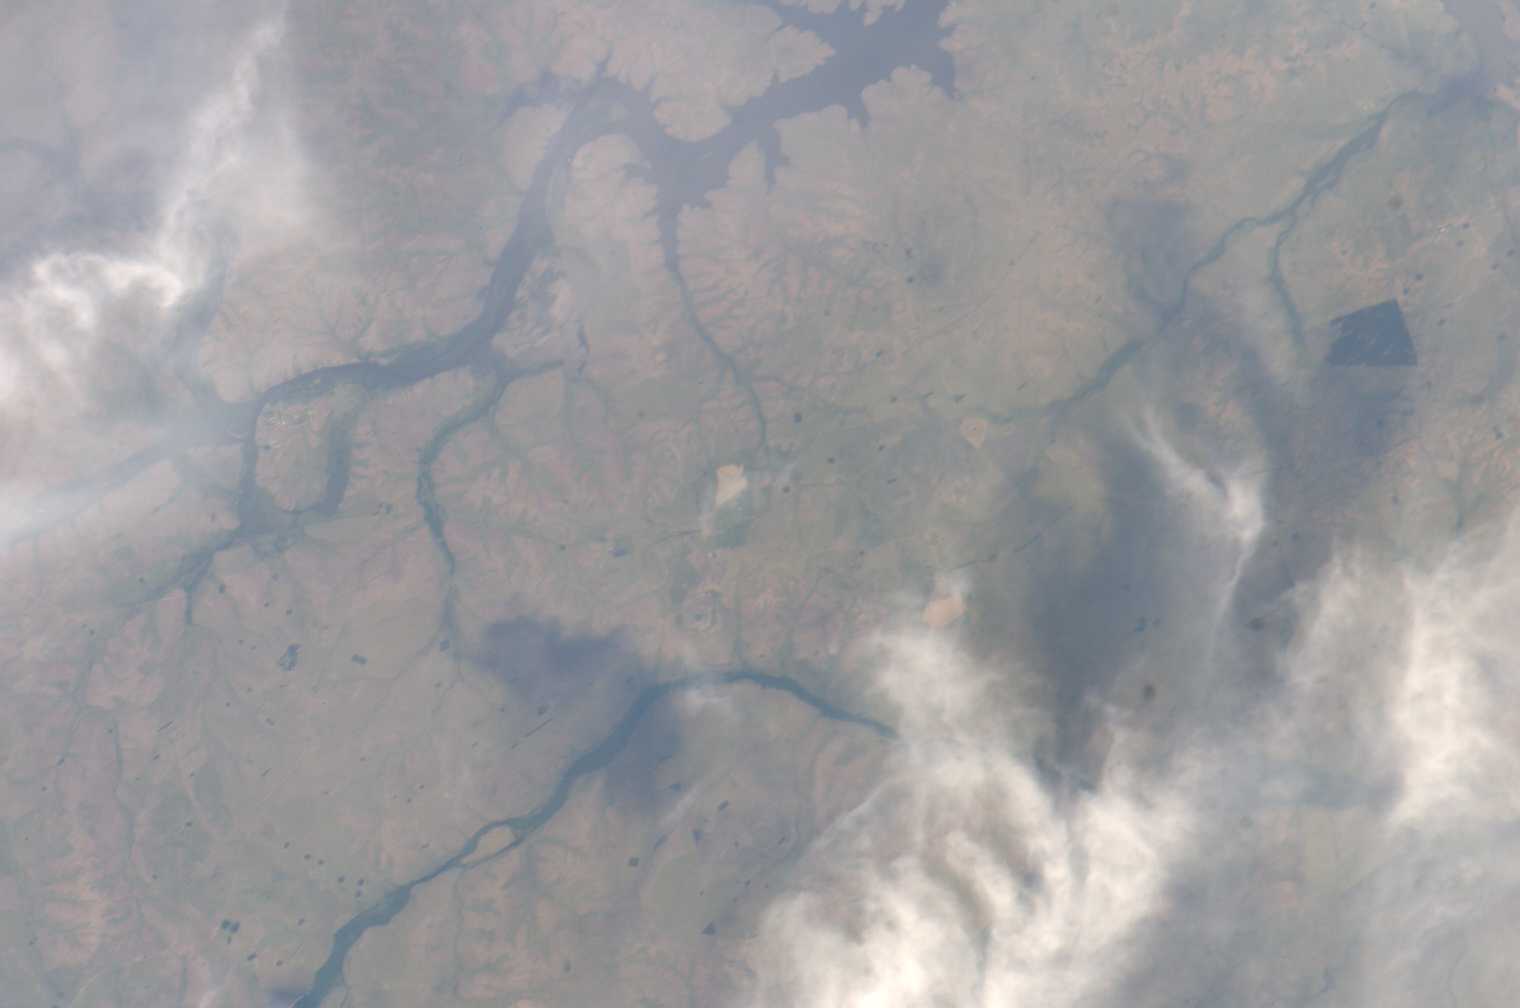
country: URUGUAY
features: ARAPEY CHICO R., AGR.
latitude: -30.9
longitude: -57.6
